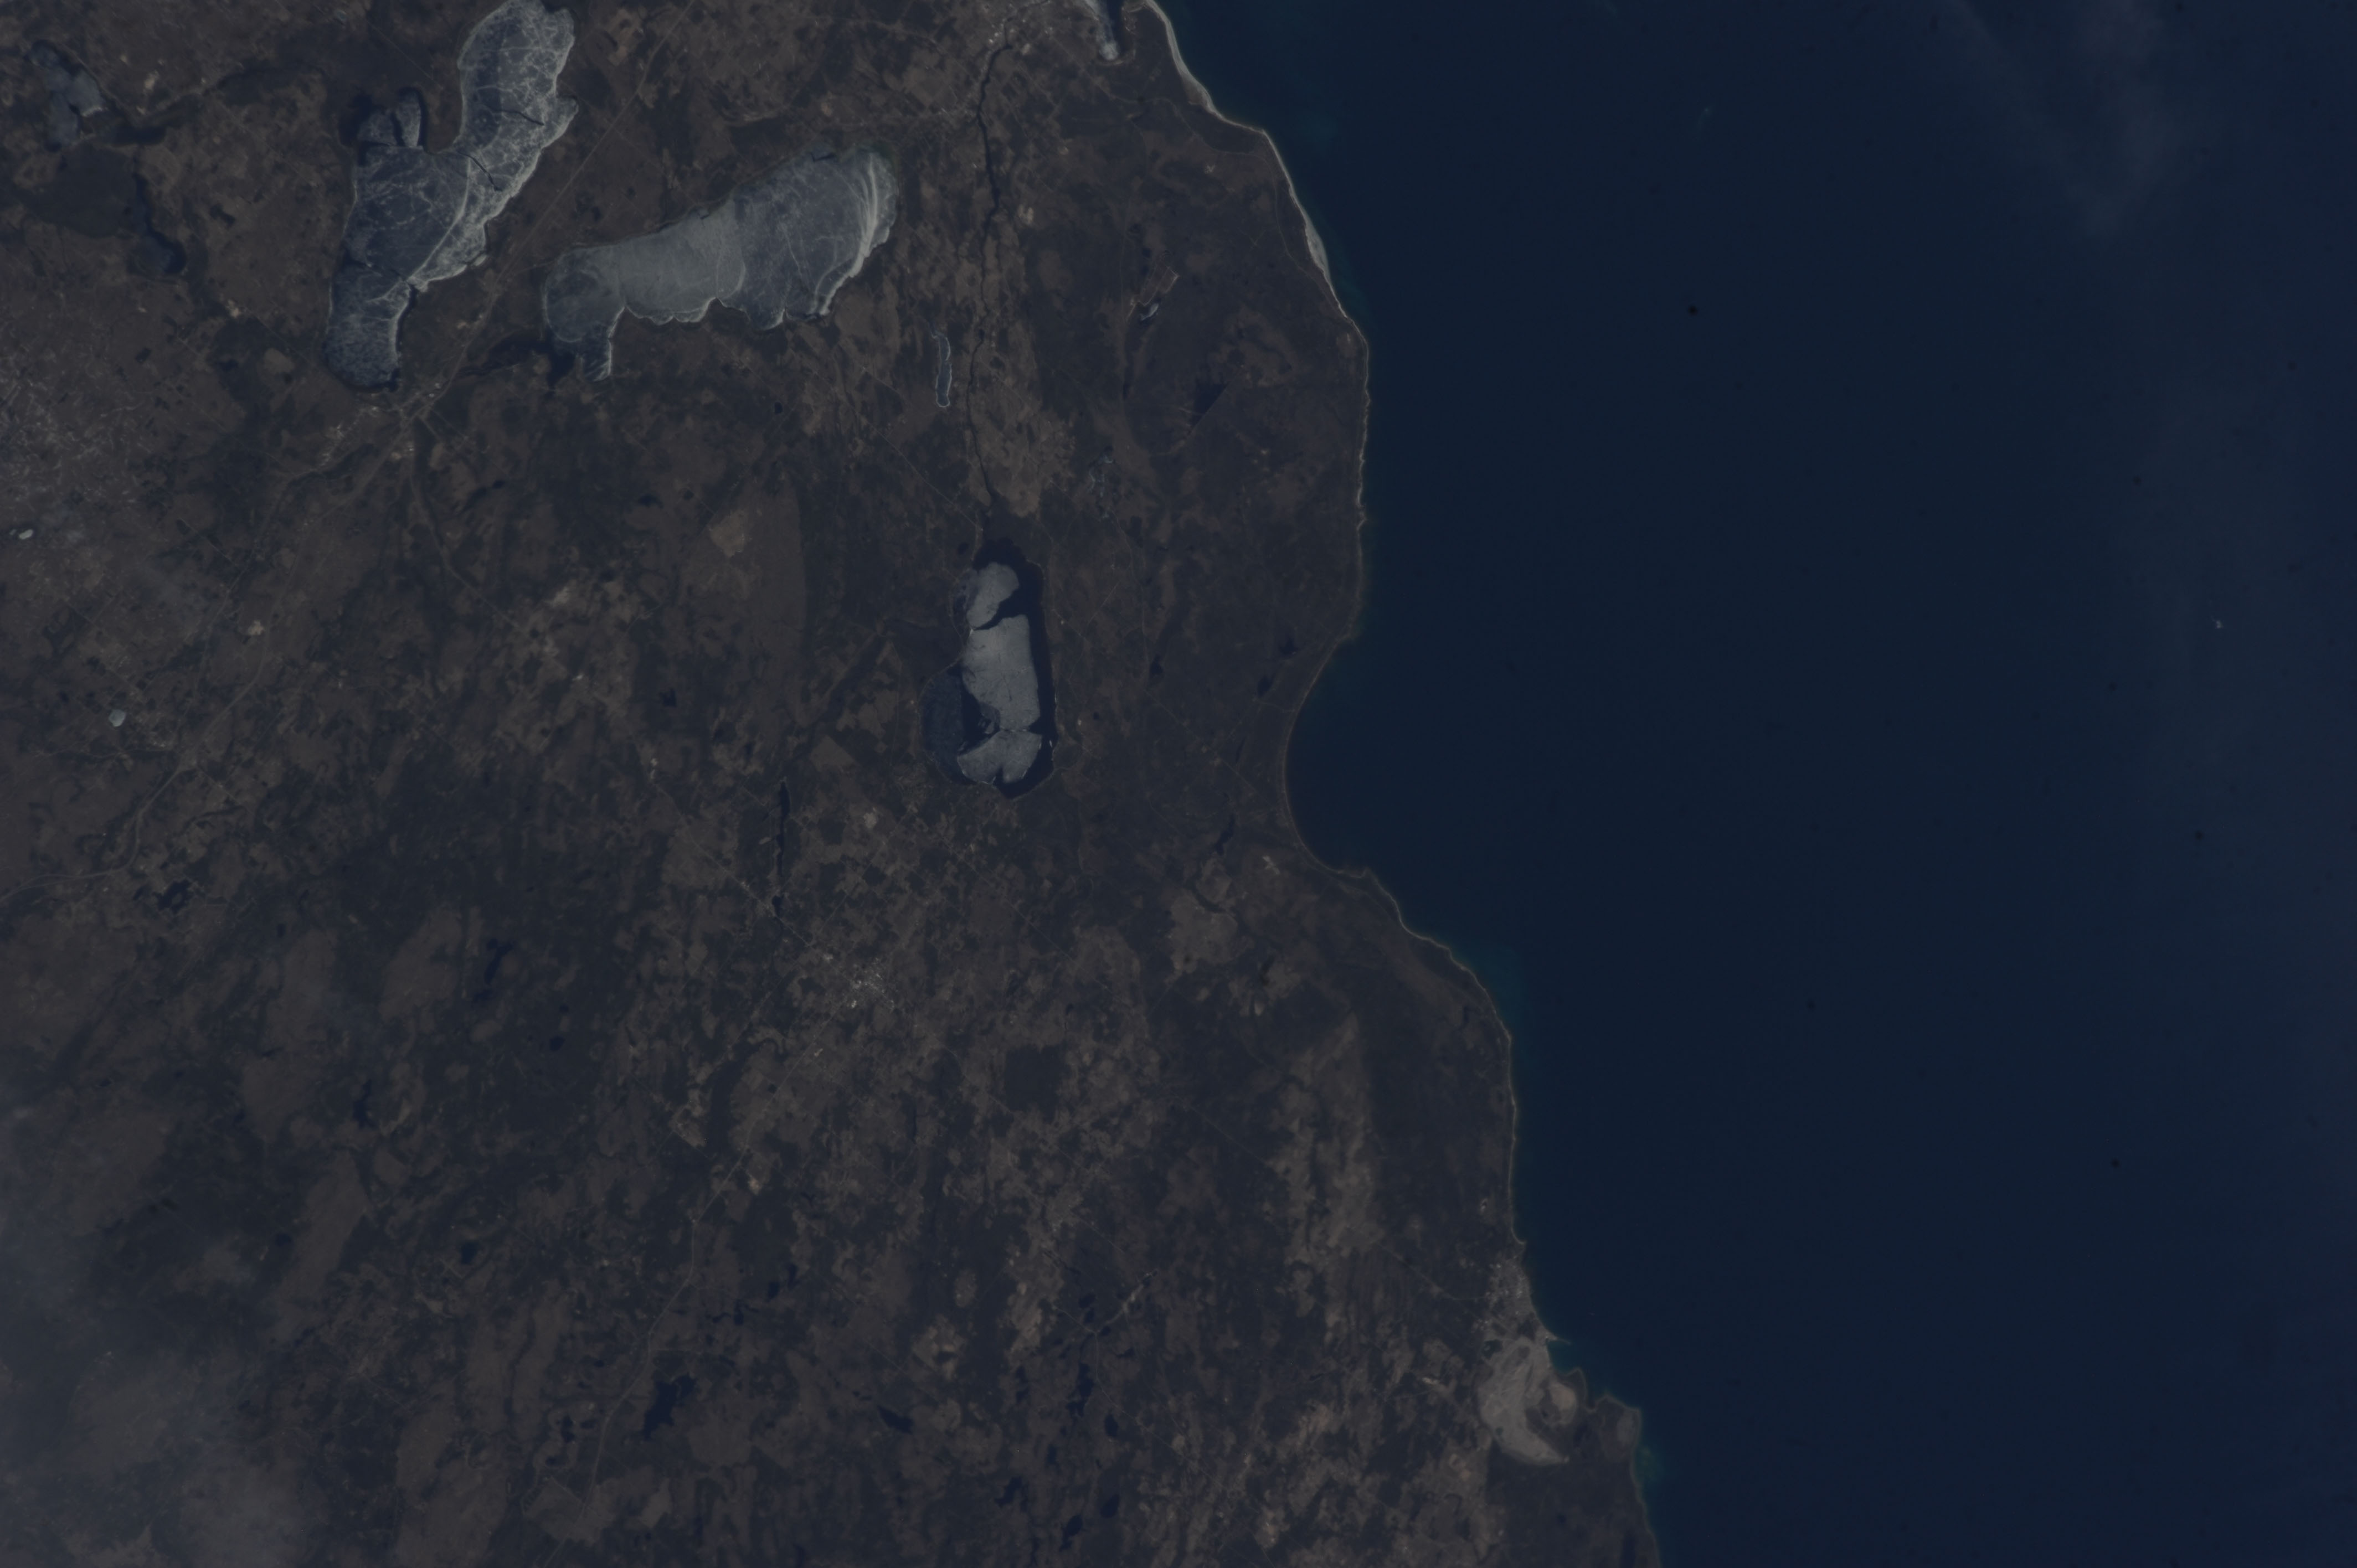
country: USA-MICHIGAN
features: MULLETT LAKE, BURT LAKE, DOUGLAS LAKE, BLACK LAKE, CHEBOYGAN, FARMLAND, LAKE MICHIGAN, LAKE HURON
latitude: 45.4
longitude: -84.2
